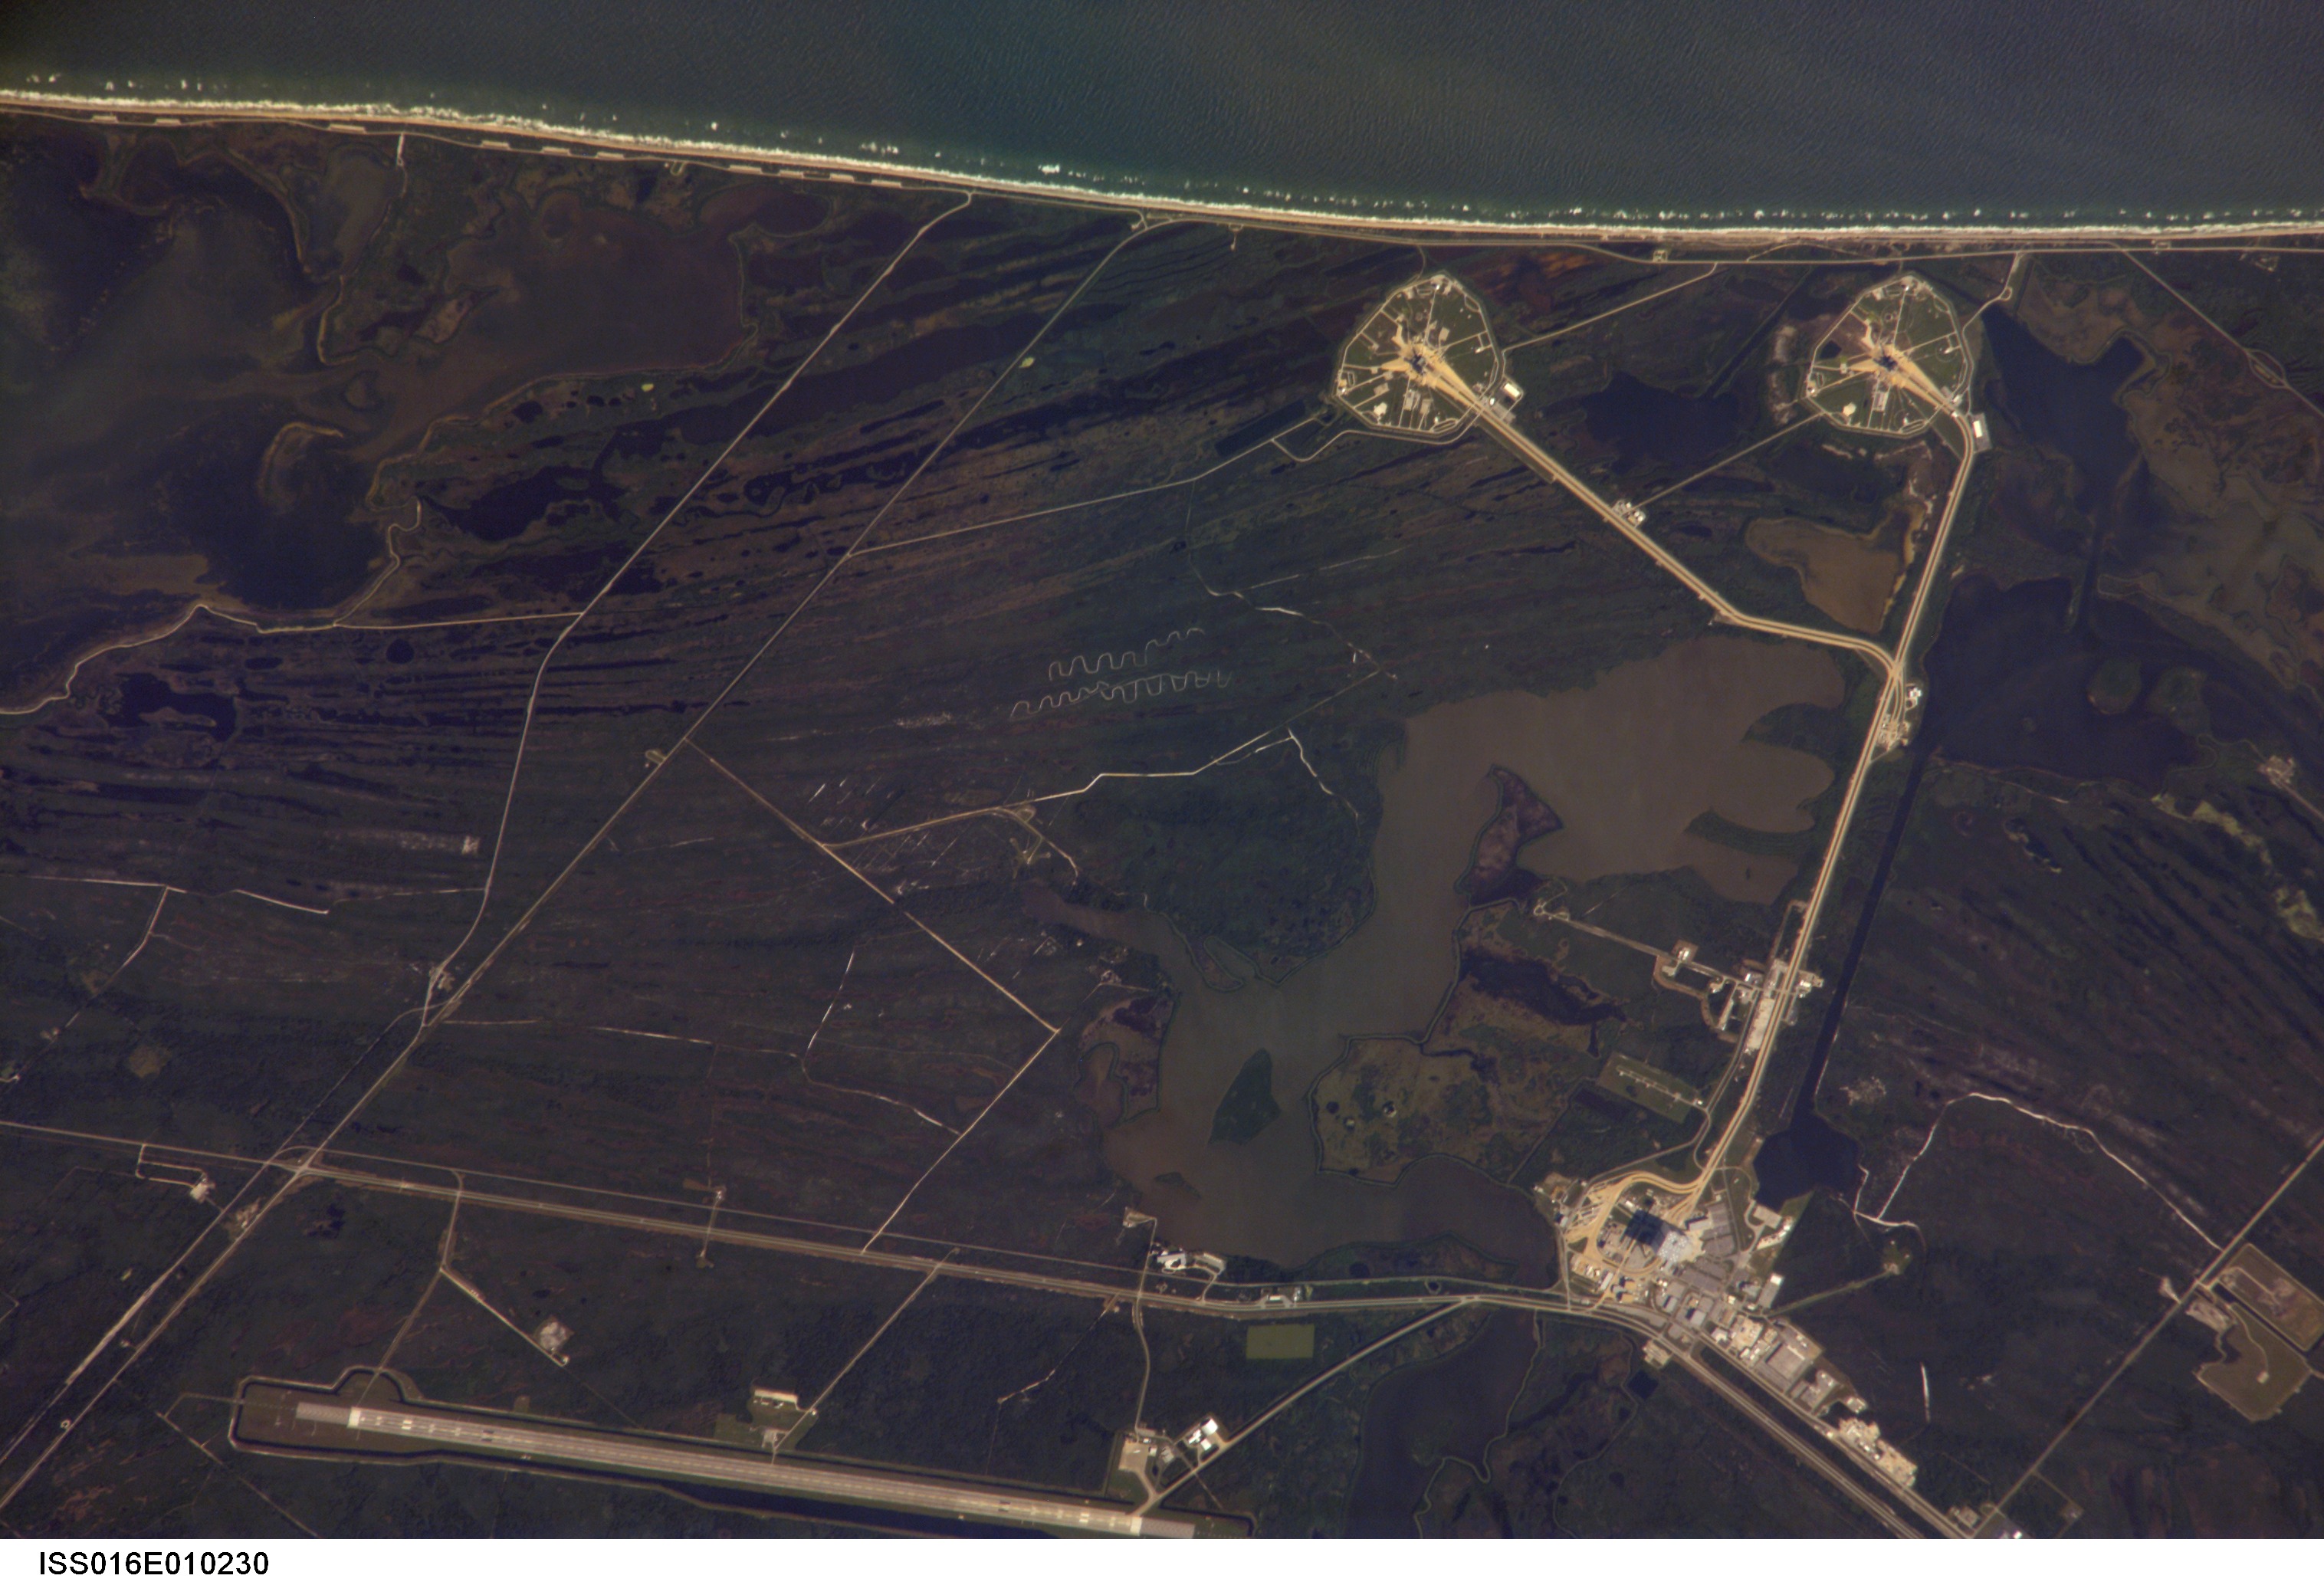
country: USA-FLORIDA
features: KSC, SHUTTLE LAUNCH PADS, C.
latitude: 28.6
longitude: -80.7
